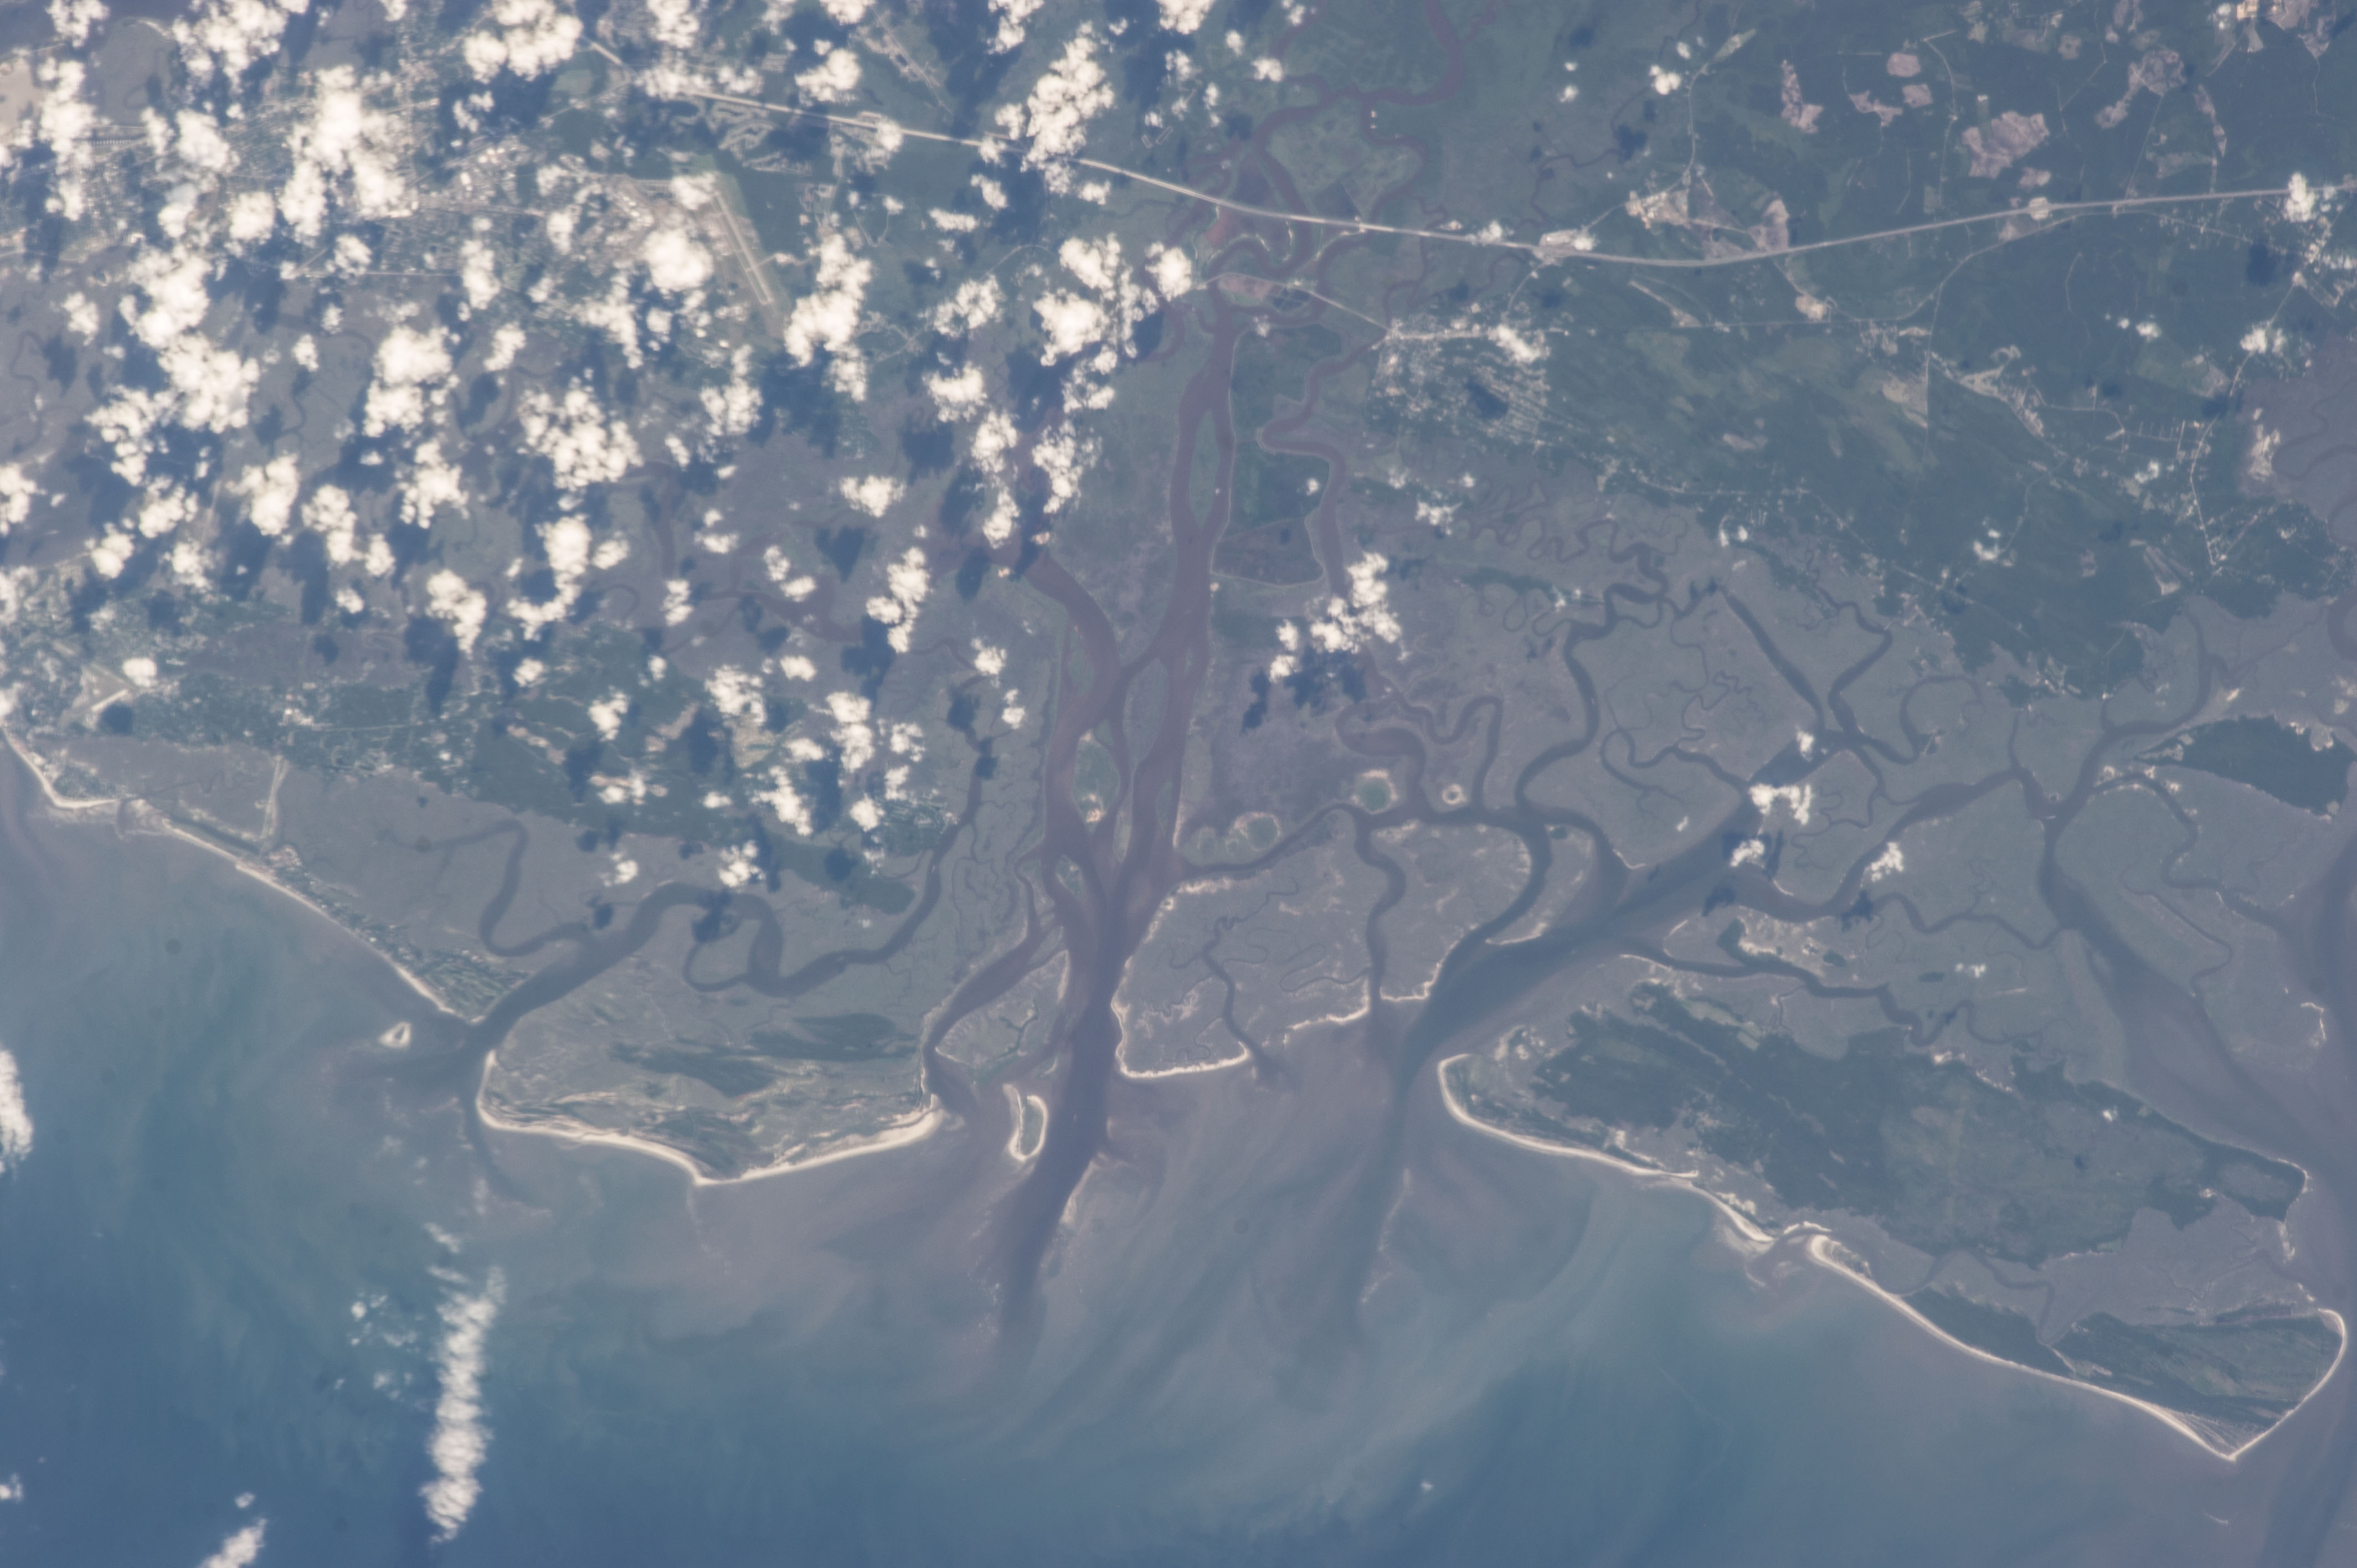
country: USA-GEORGIA
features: ATAMAHA R. EST., WETLANDS, ATLANTIC O., WOLF I., SAPELO I., EGG I., SED.
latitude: 31.3
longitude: -81.3
